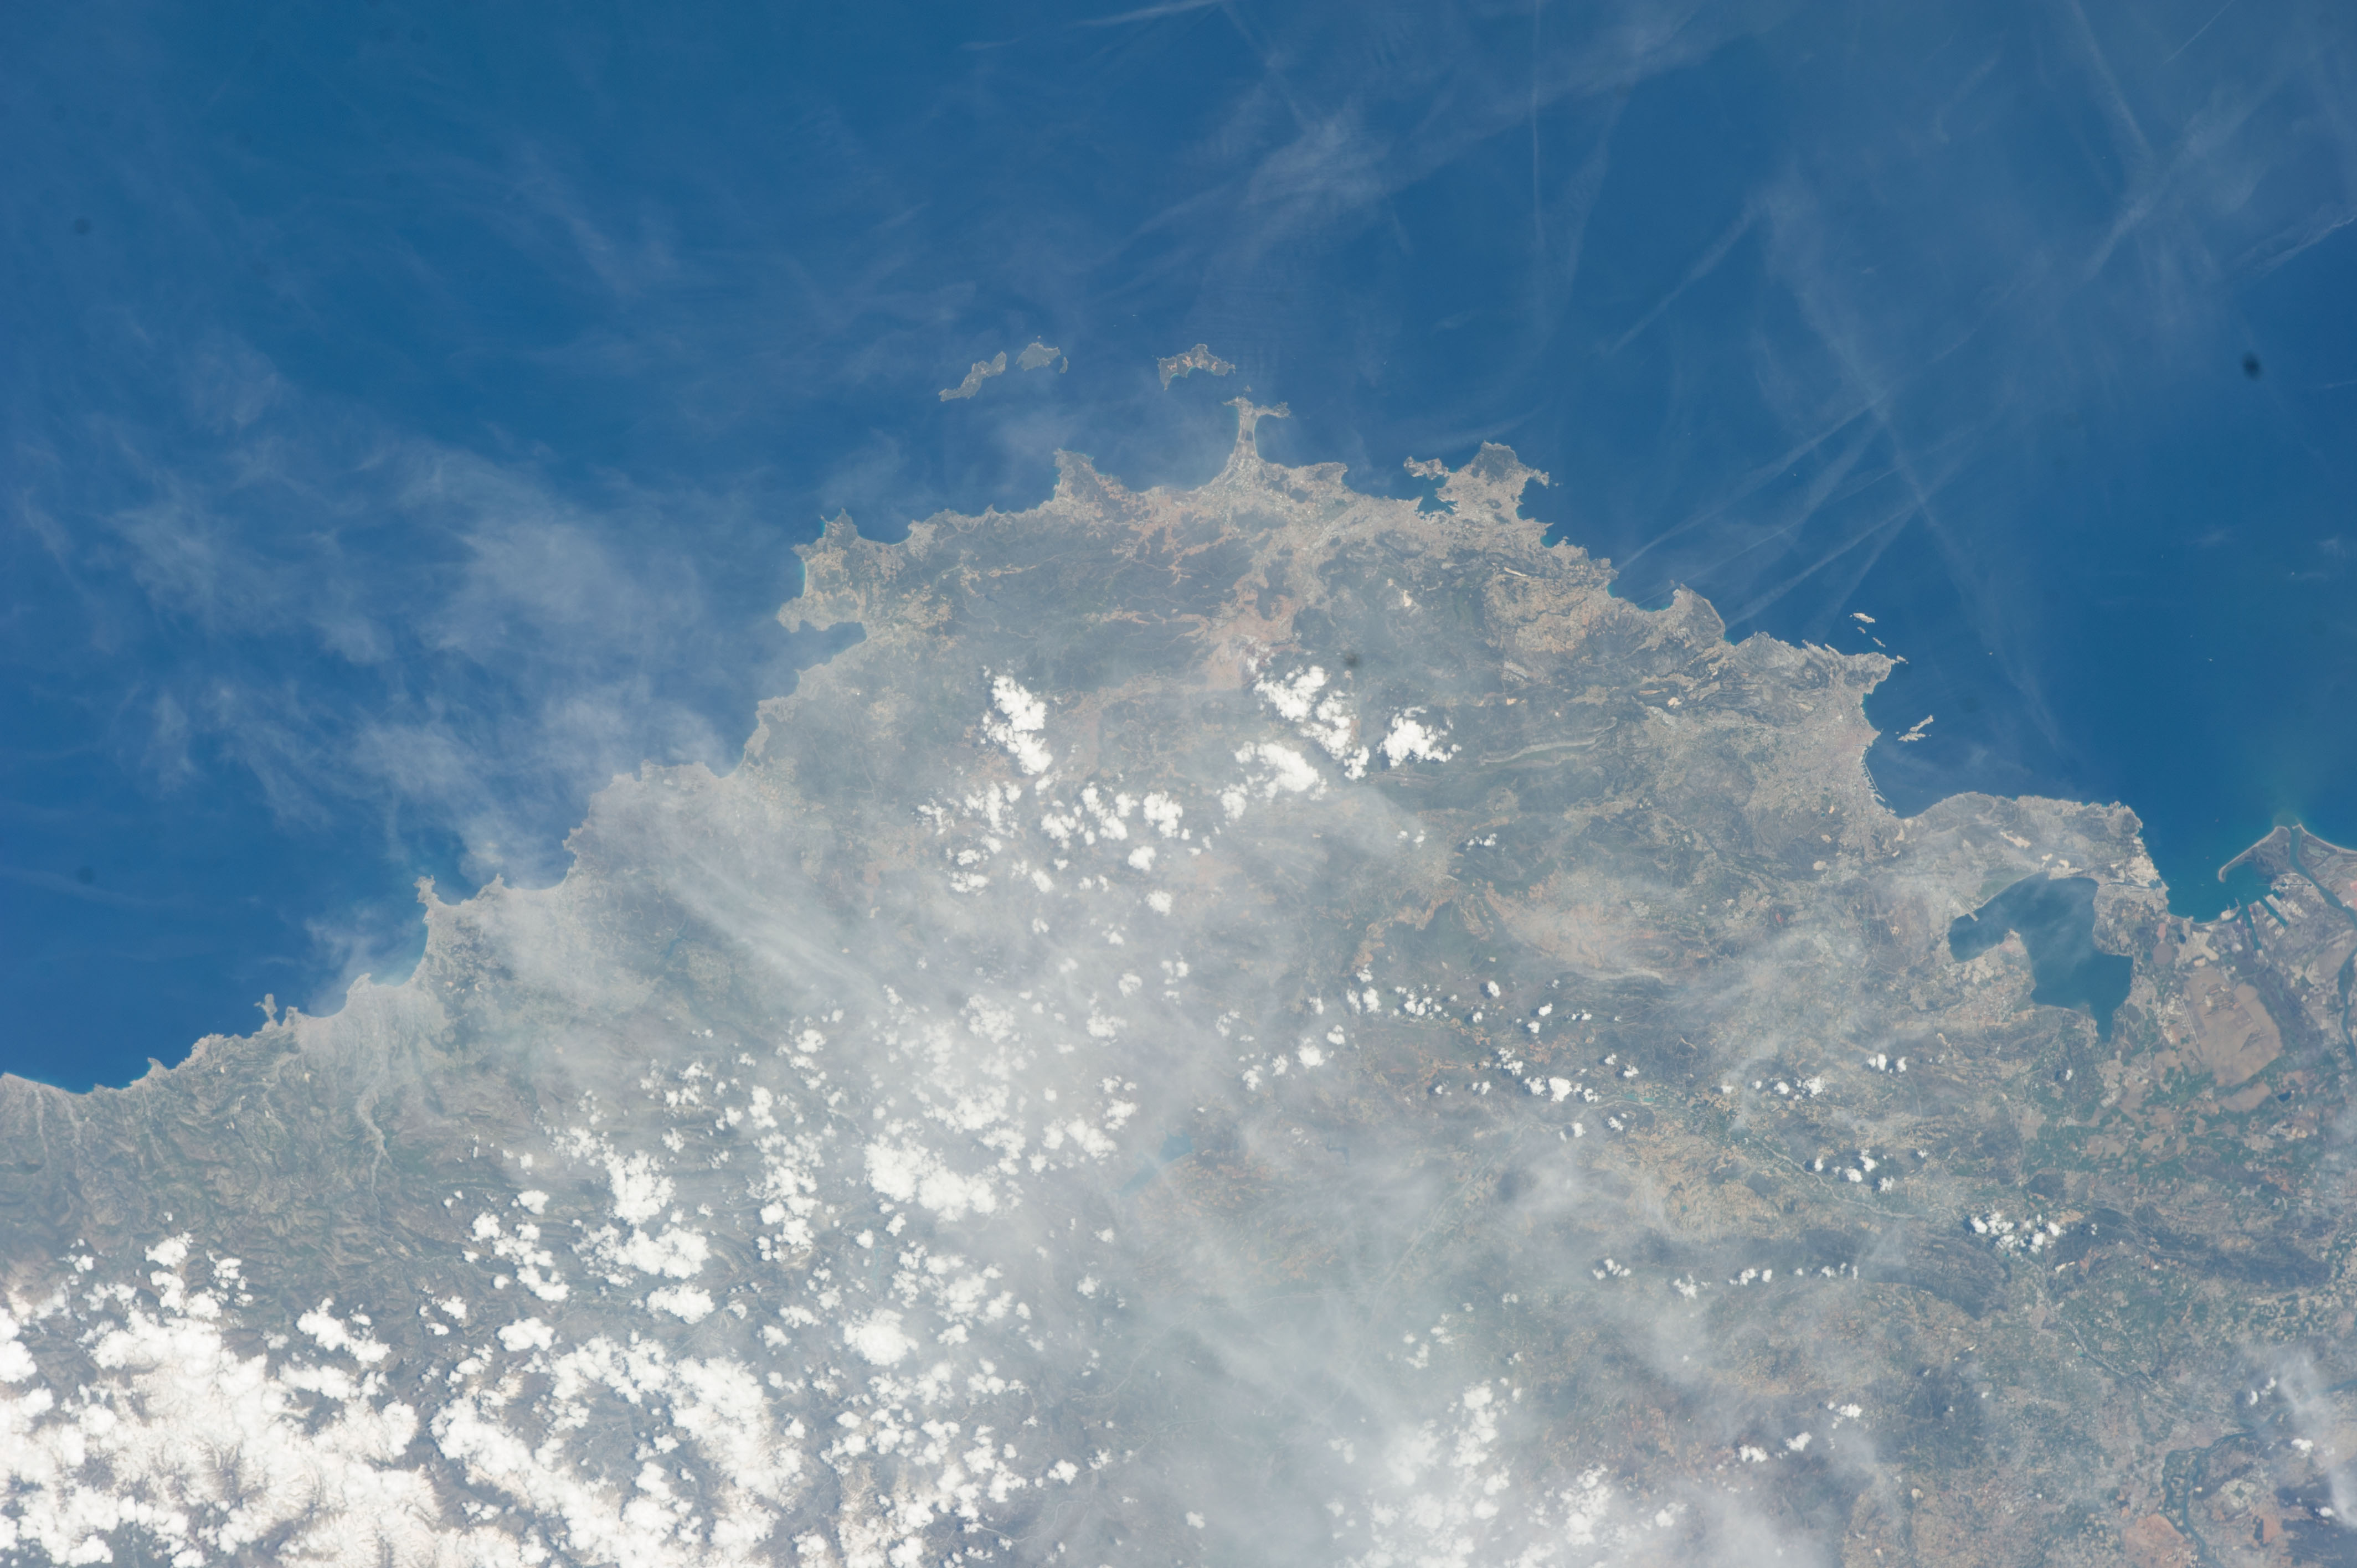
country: FRANCE
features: NICE, MARSEILLE, TOULON, HYERES, ETANG DE BERRE, BALEARIC SEA, COAST, MOUNTAINS
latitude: 43.4
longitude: 6.2
